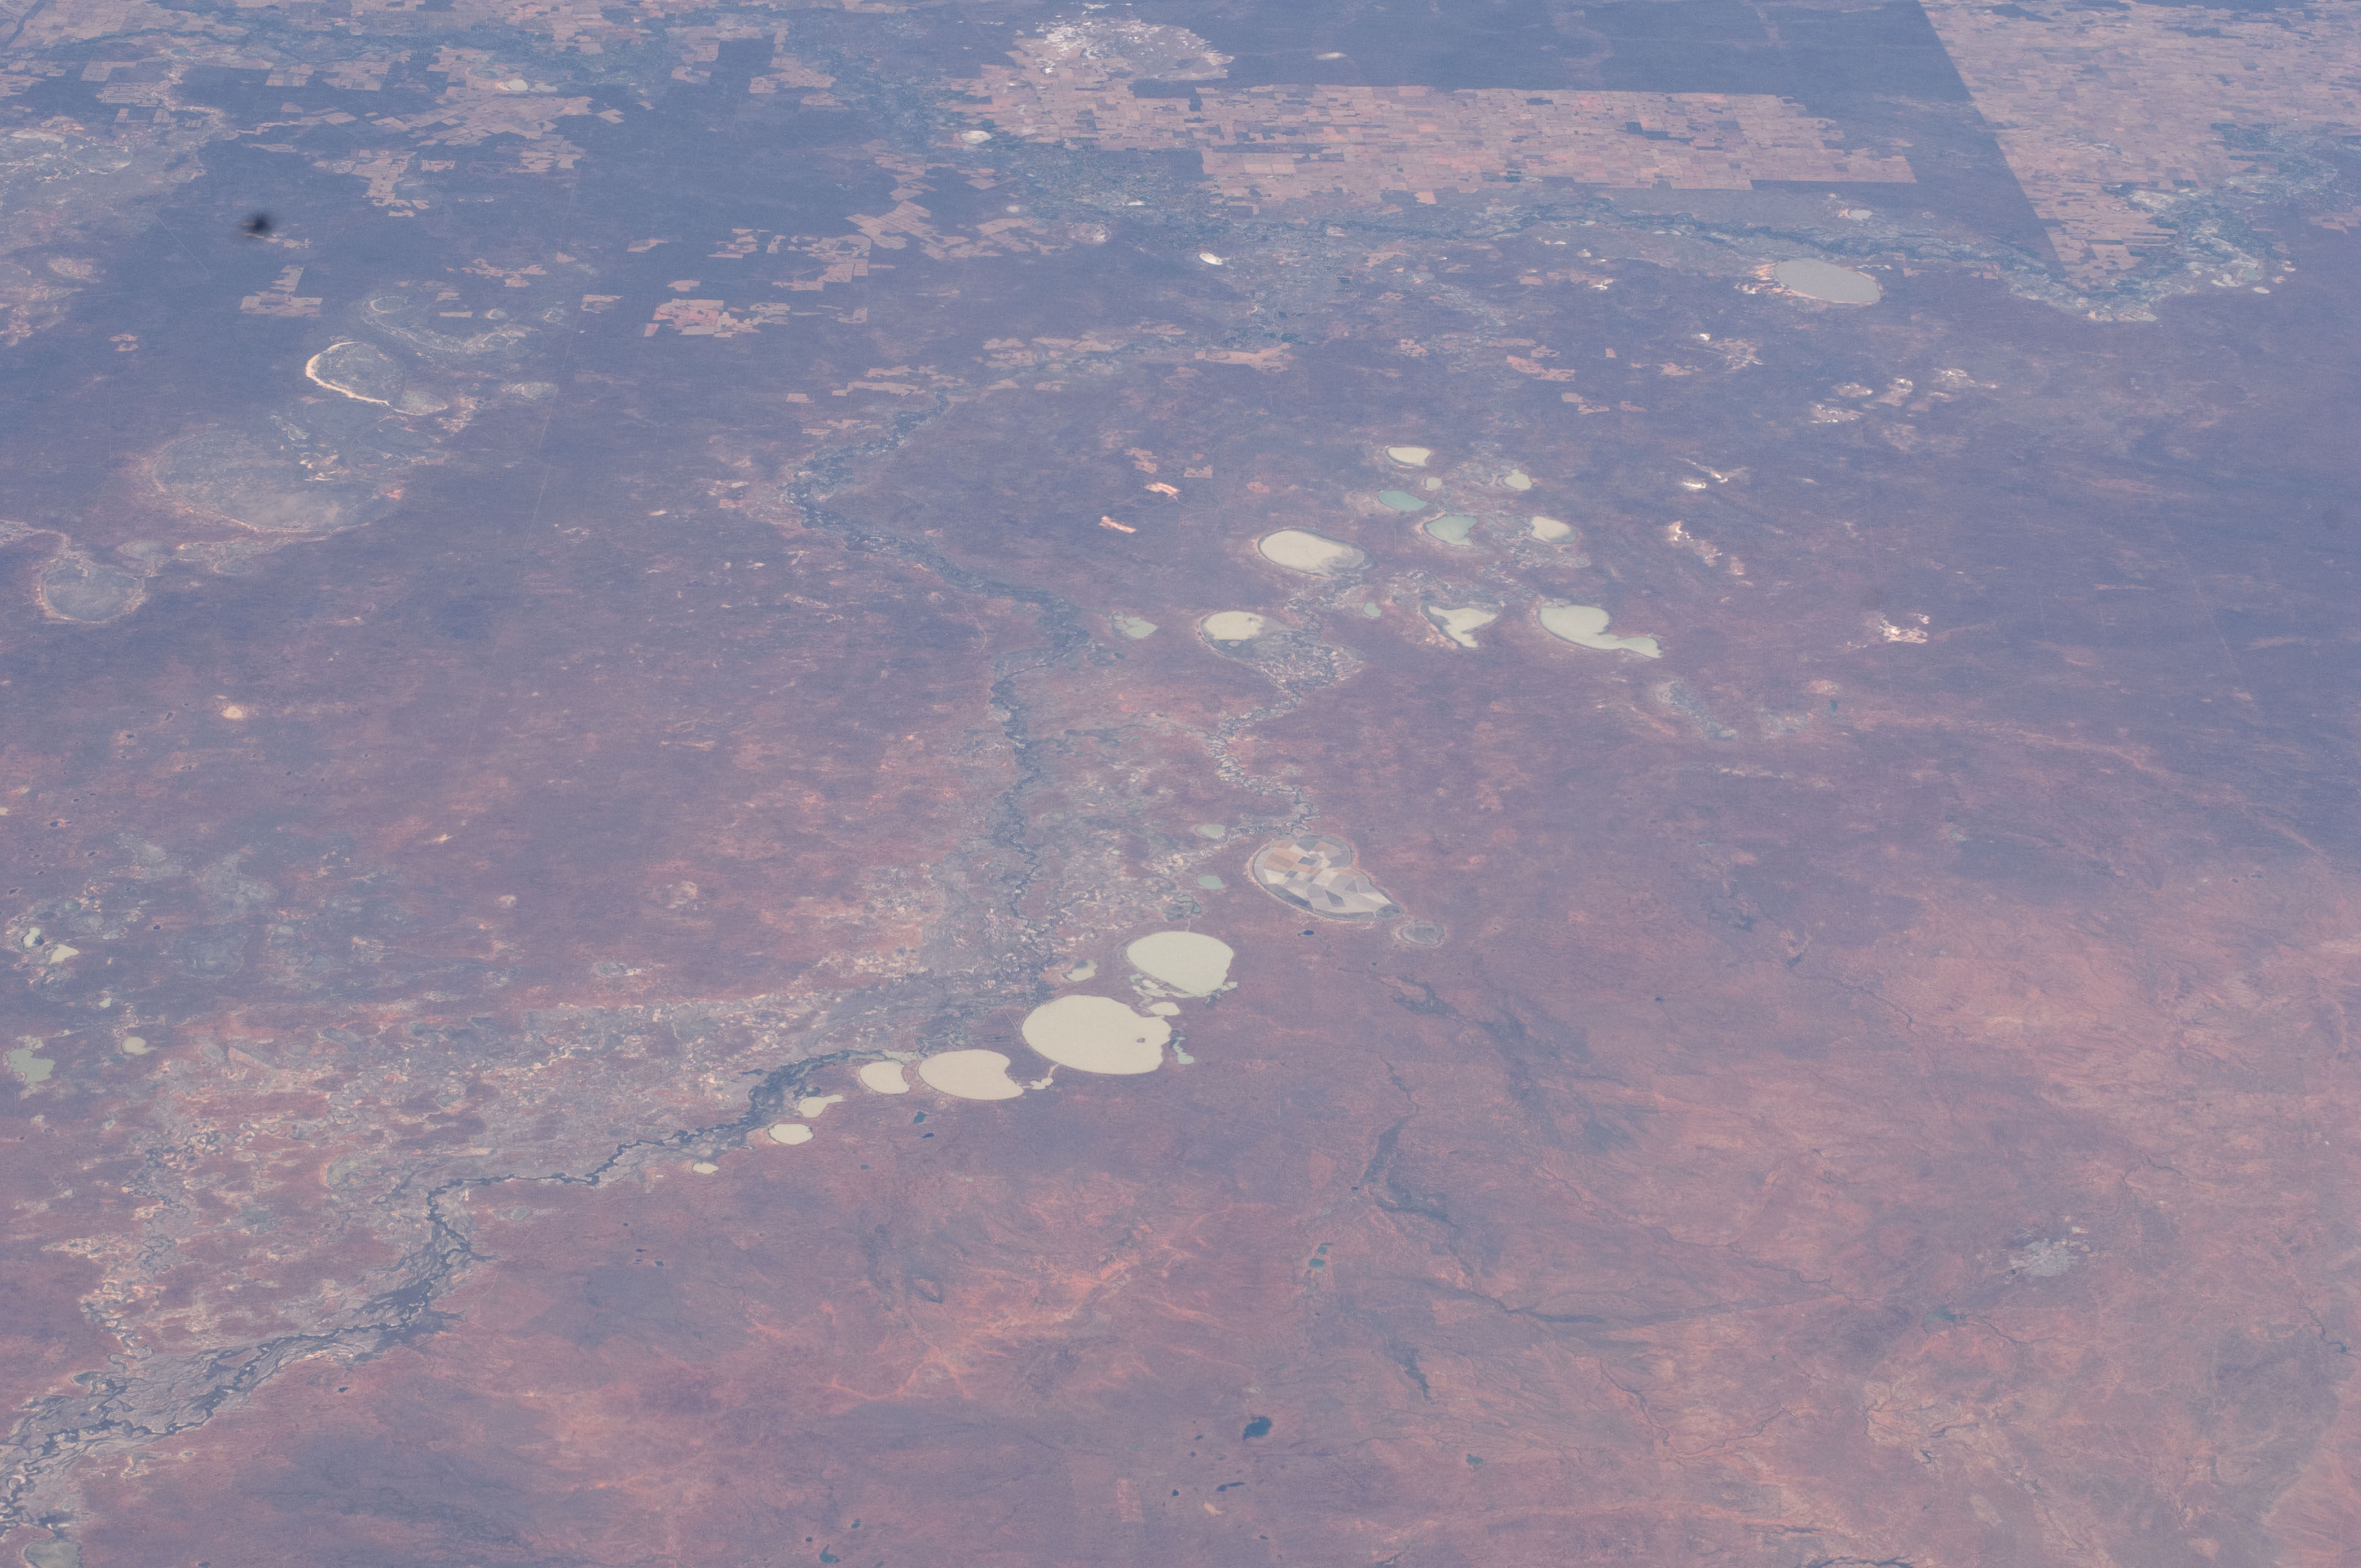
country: AUSTRALIA-NSW
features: TANDOU L., L. CAWNDILLA, MENINDEE L., DARLING R.
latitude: -33.0
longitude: 142.0
